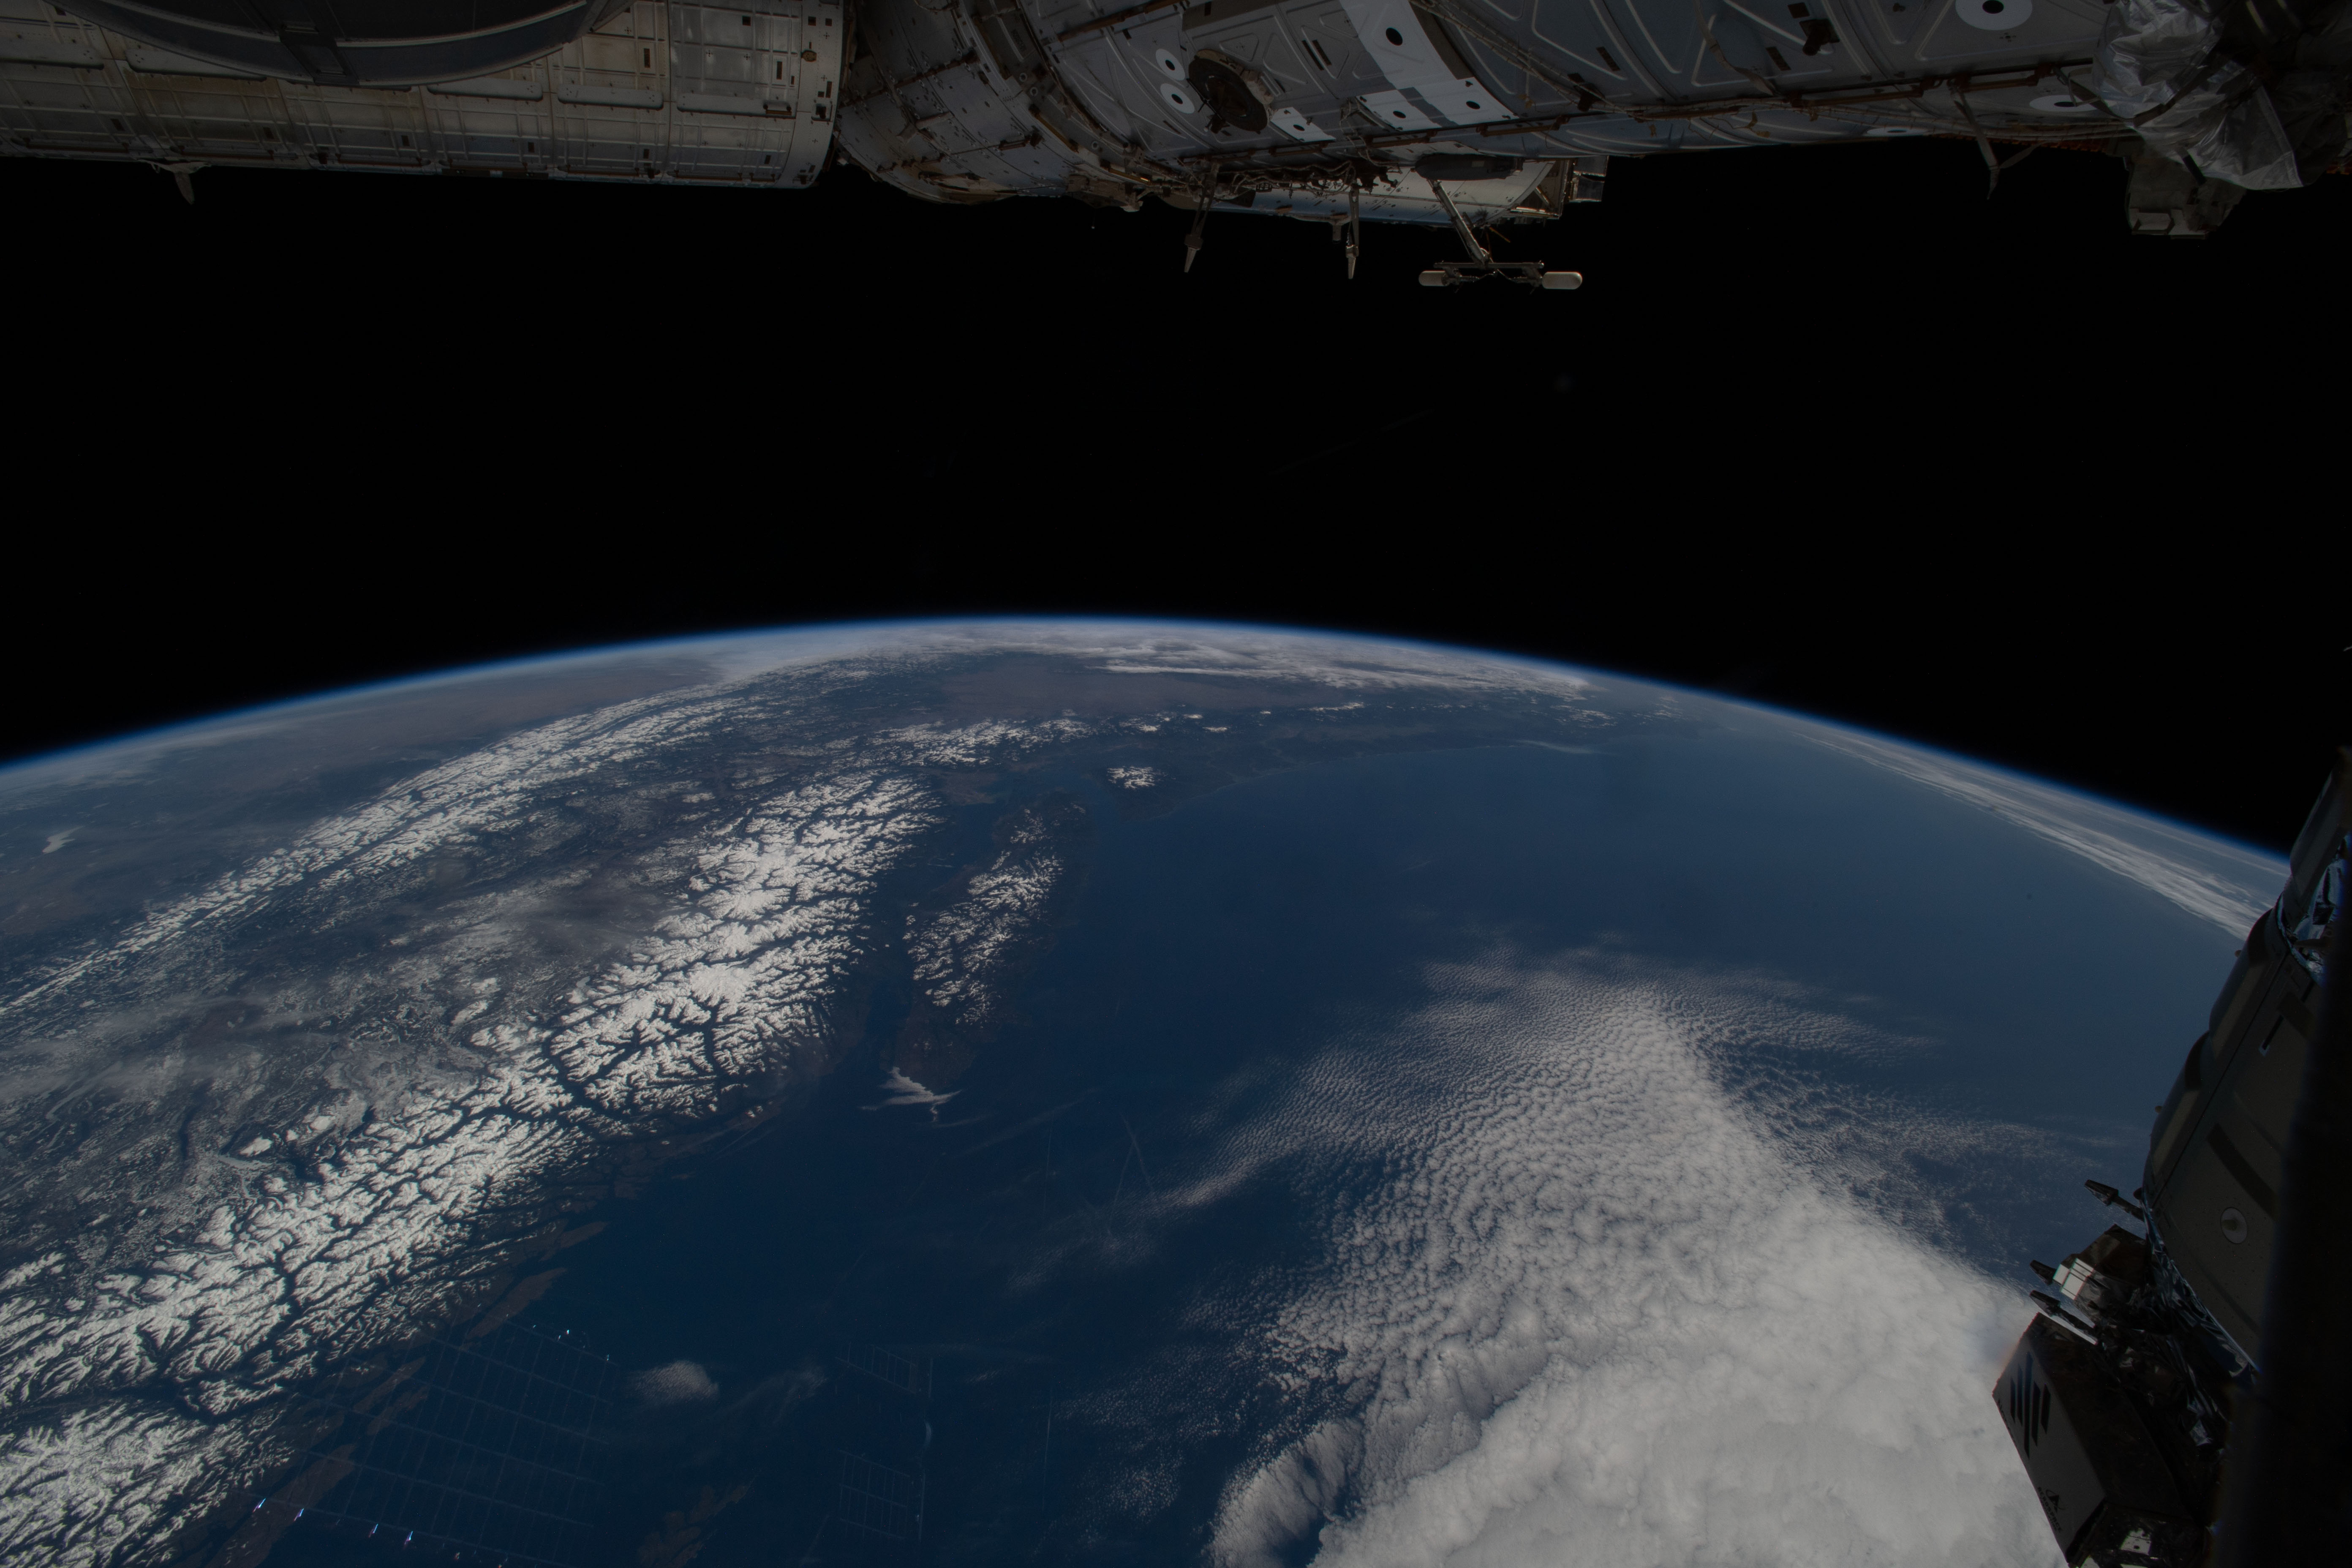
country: USA-WASHINGTON
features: EARTH LIMB, VANCOUVER ISLAND, ICE SHEET, NORTH PACIFIC OCEAN, STRAIT OF JUAN DE FUCA, ISS
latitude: 46.5
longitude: -123.0
